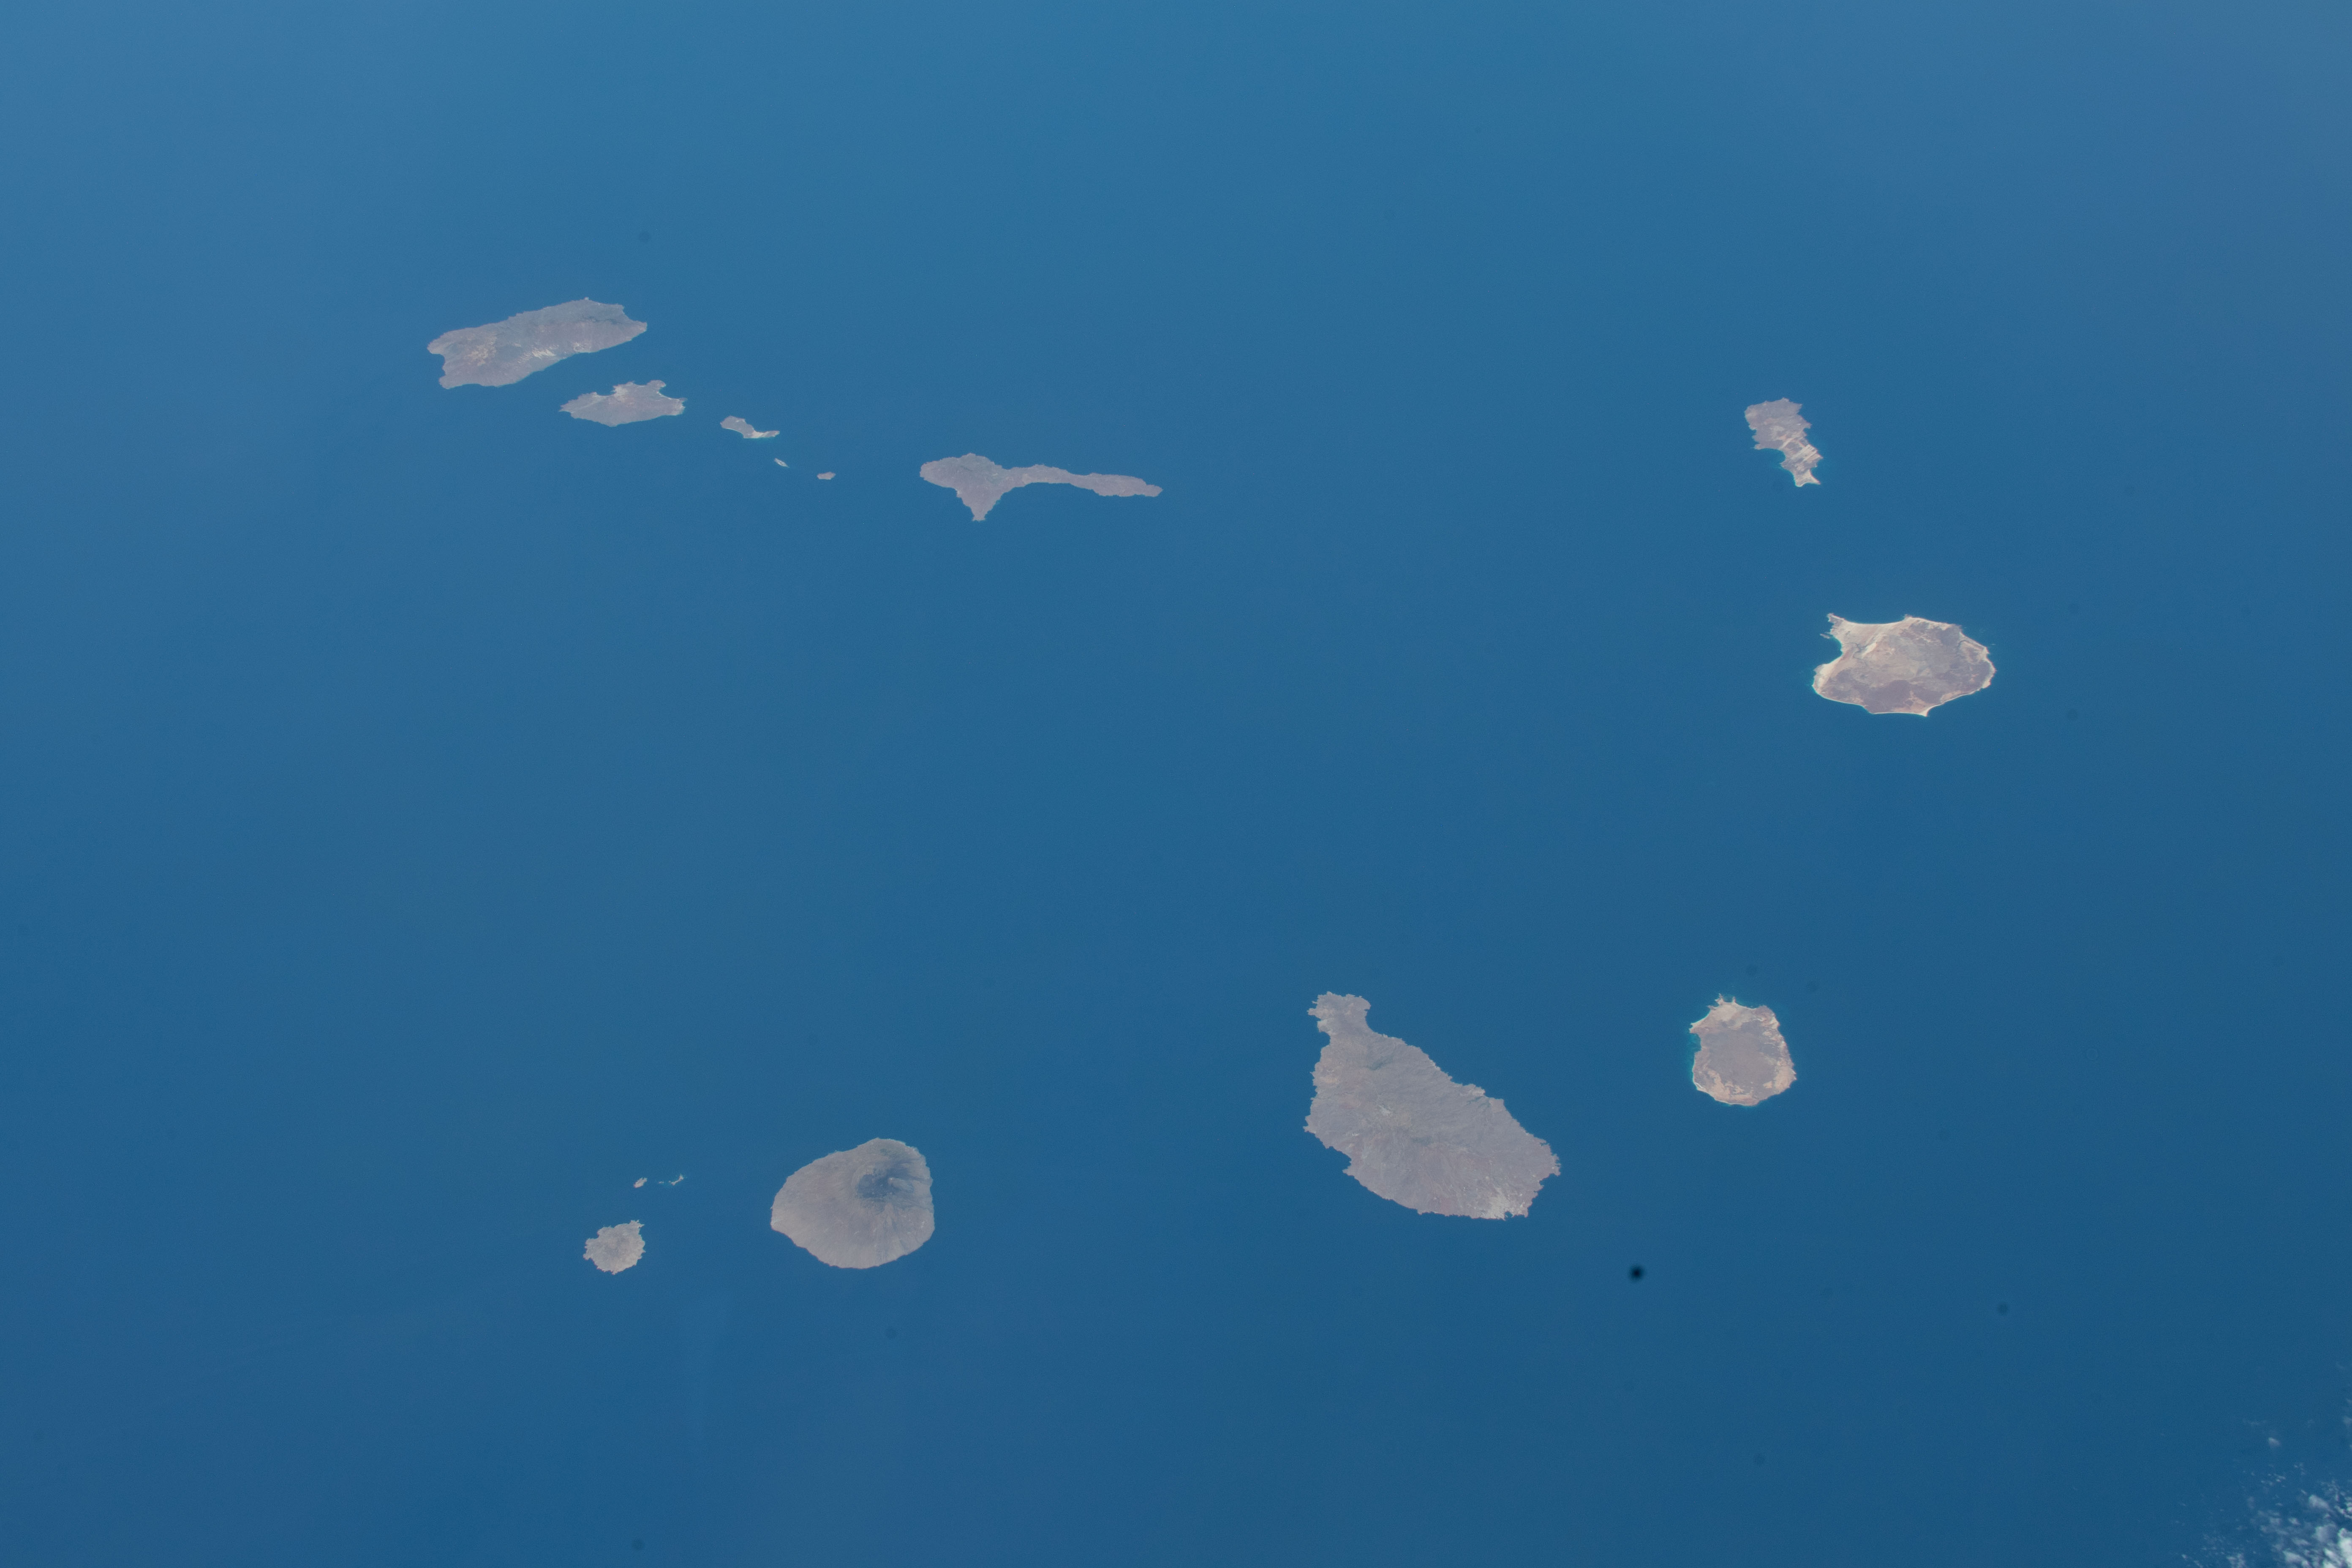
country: CAPE VERDE ISLANDS
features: CAPE VERDE ISLANDS
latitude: 16.0
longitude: -24.0
